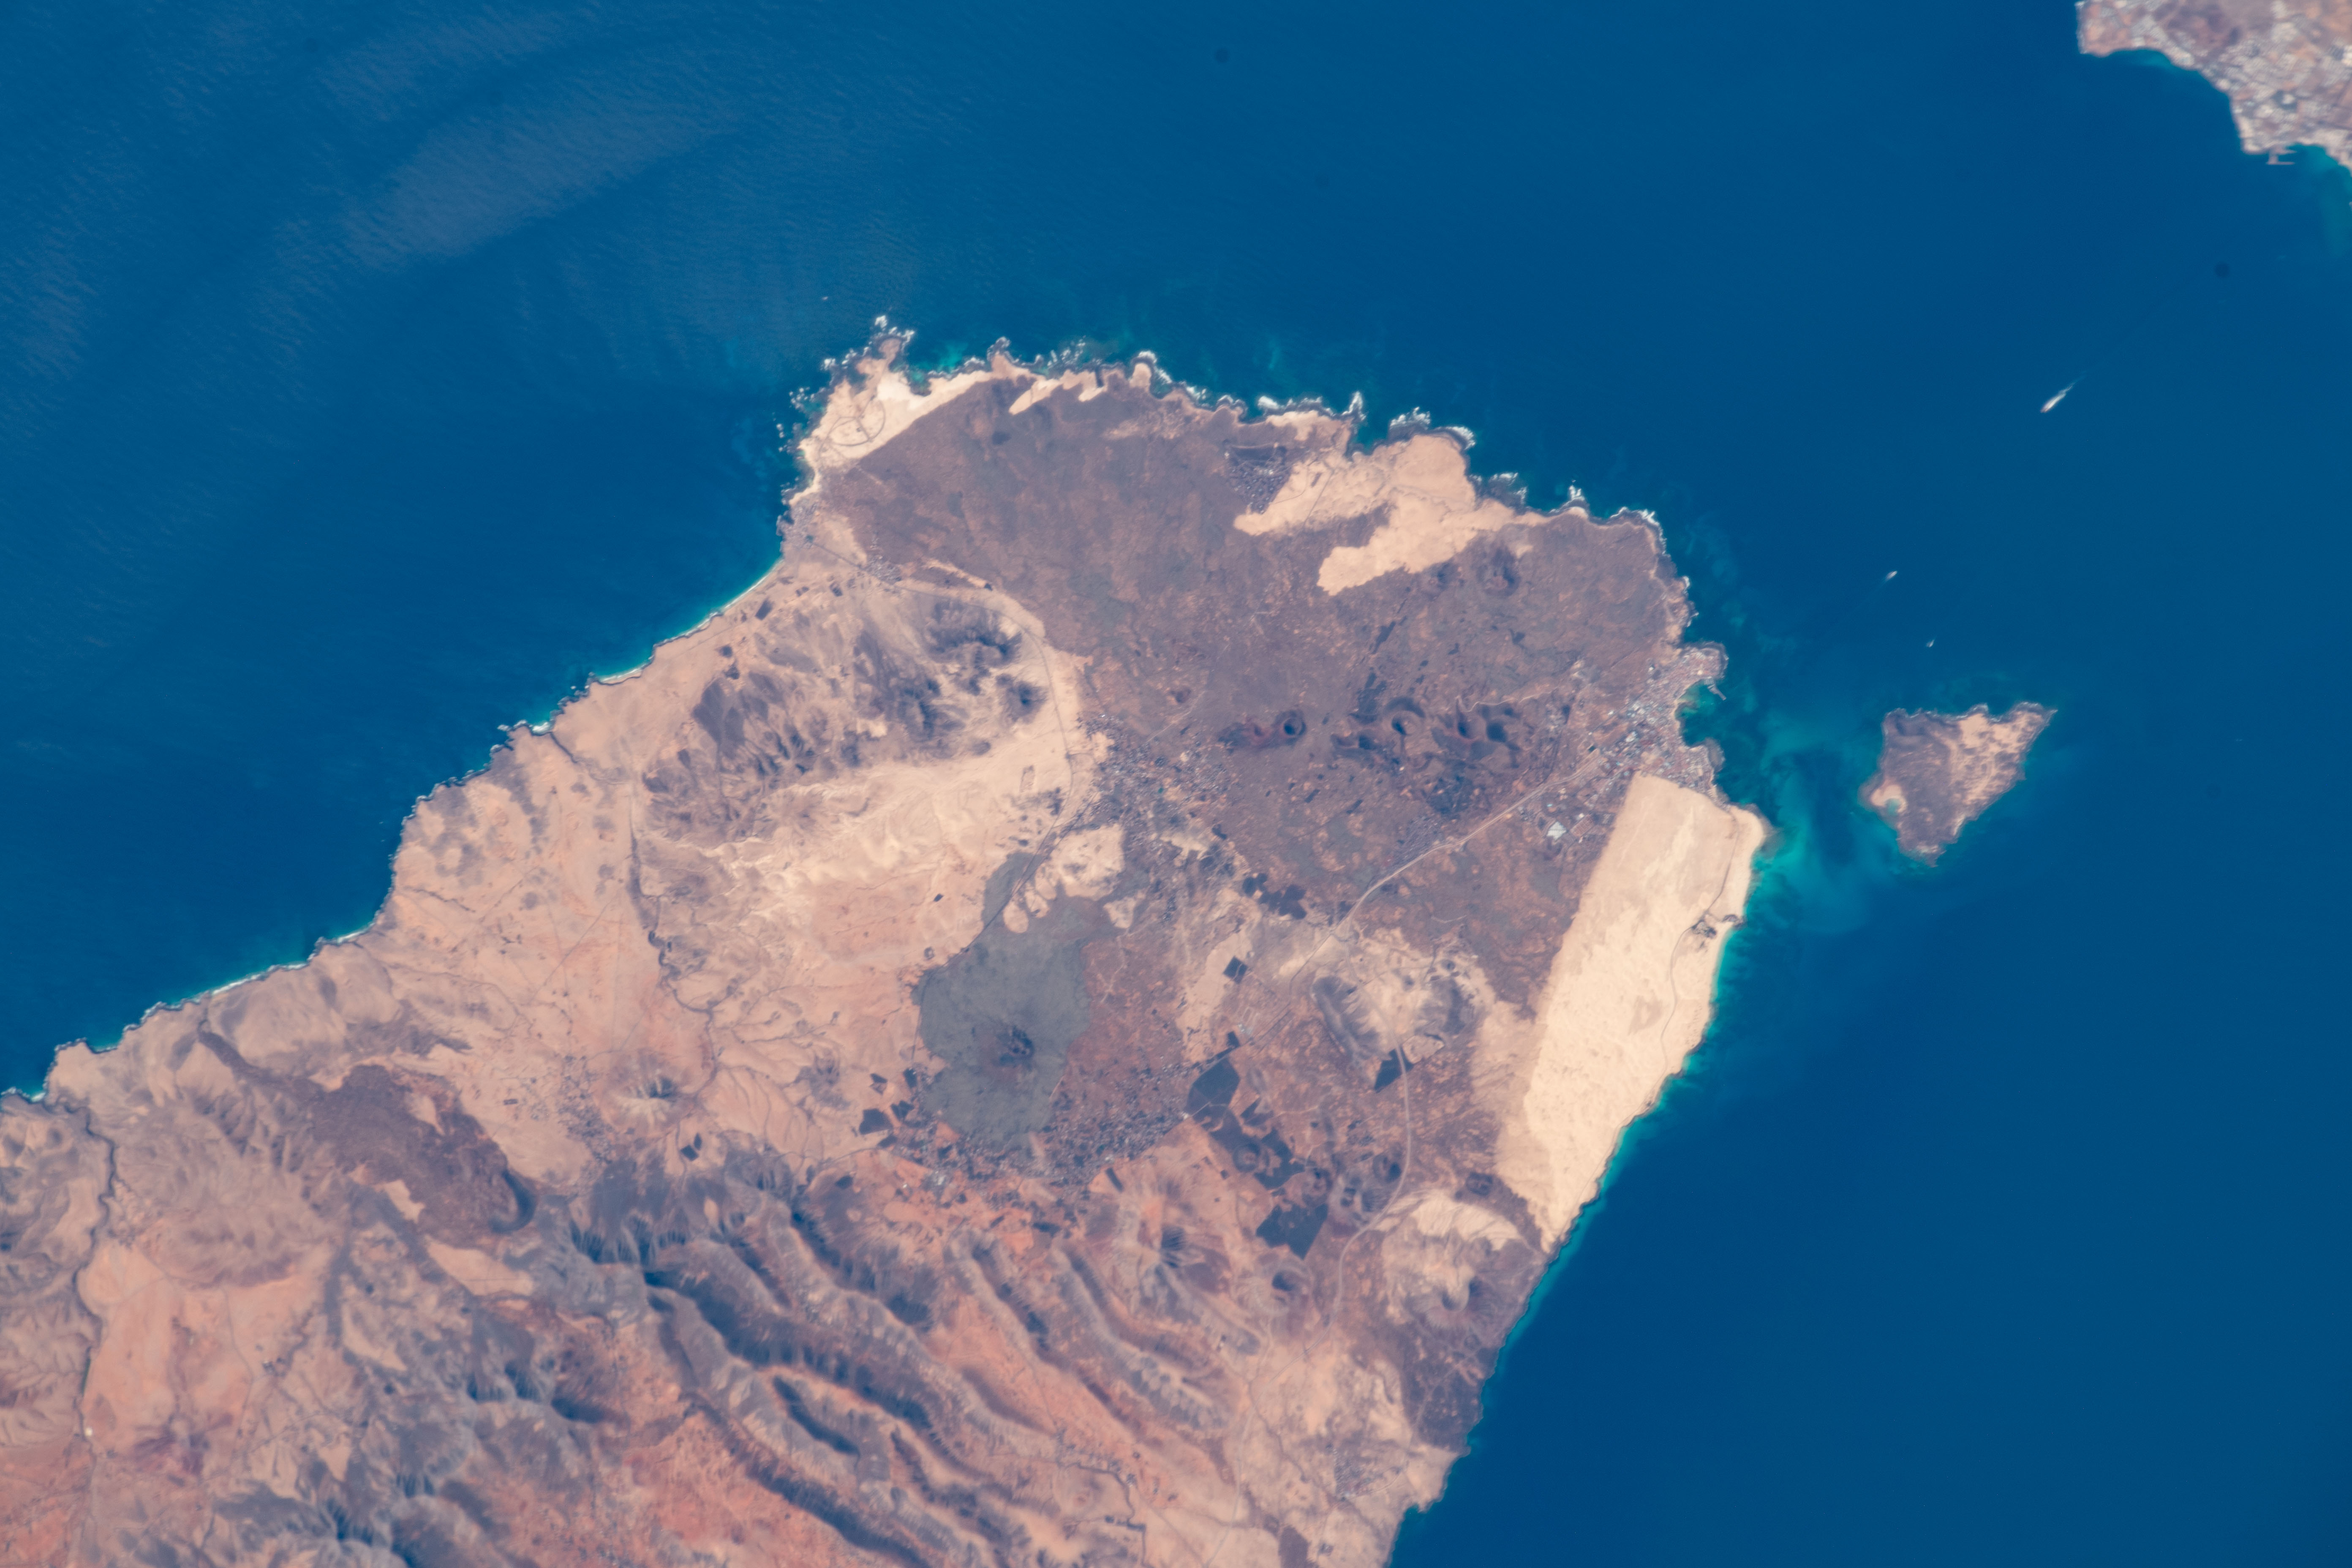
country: CANARY ISLANDS
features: FUERTEVENTURA
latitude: 28.7
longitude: -13.9
